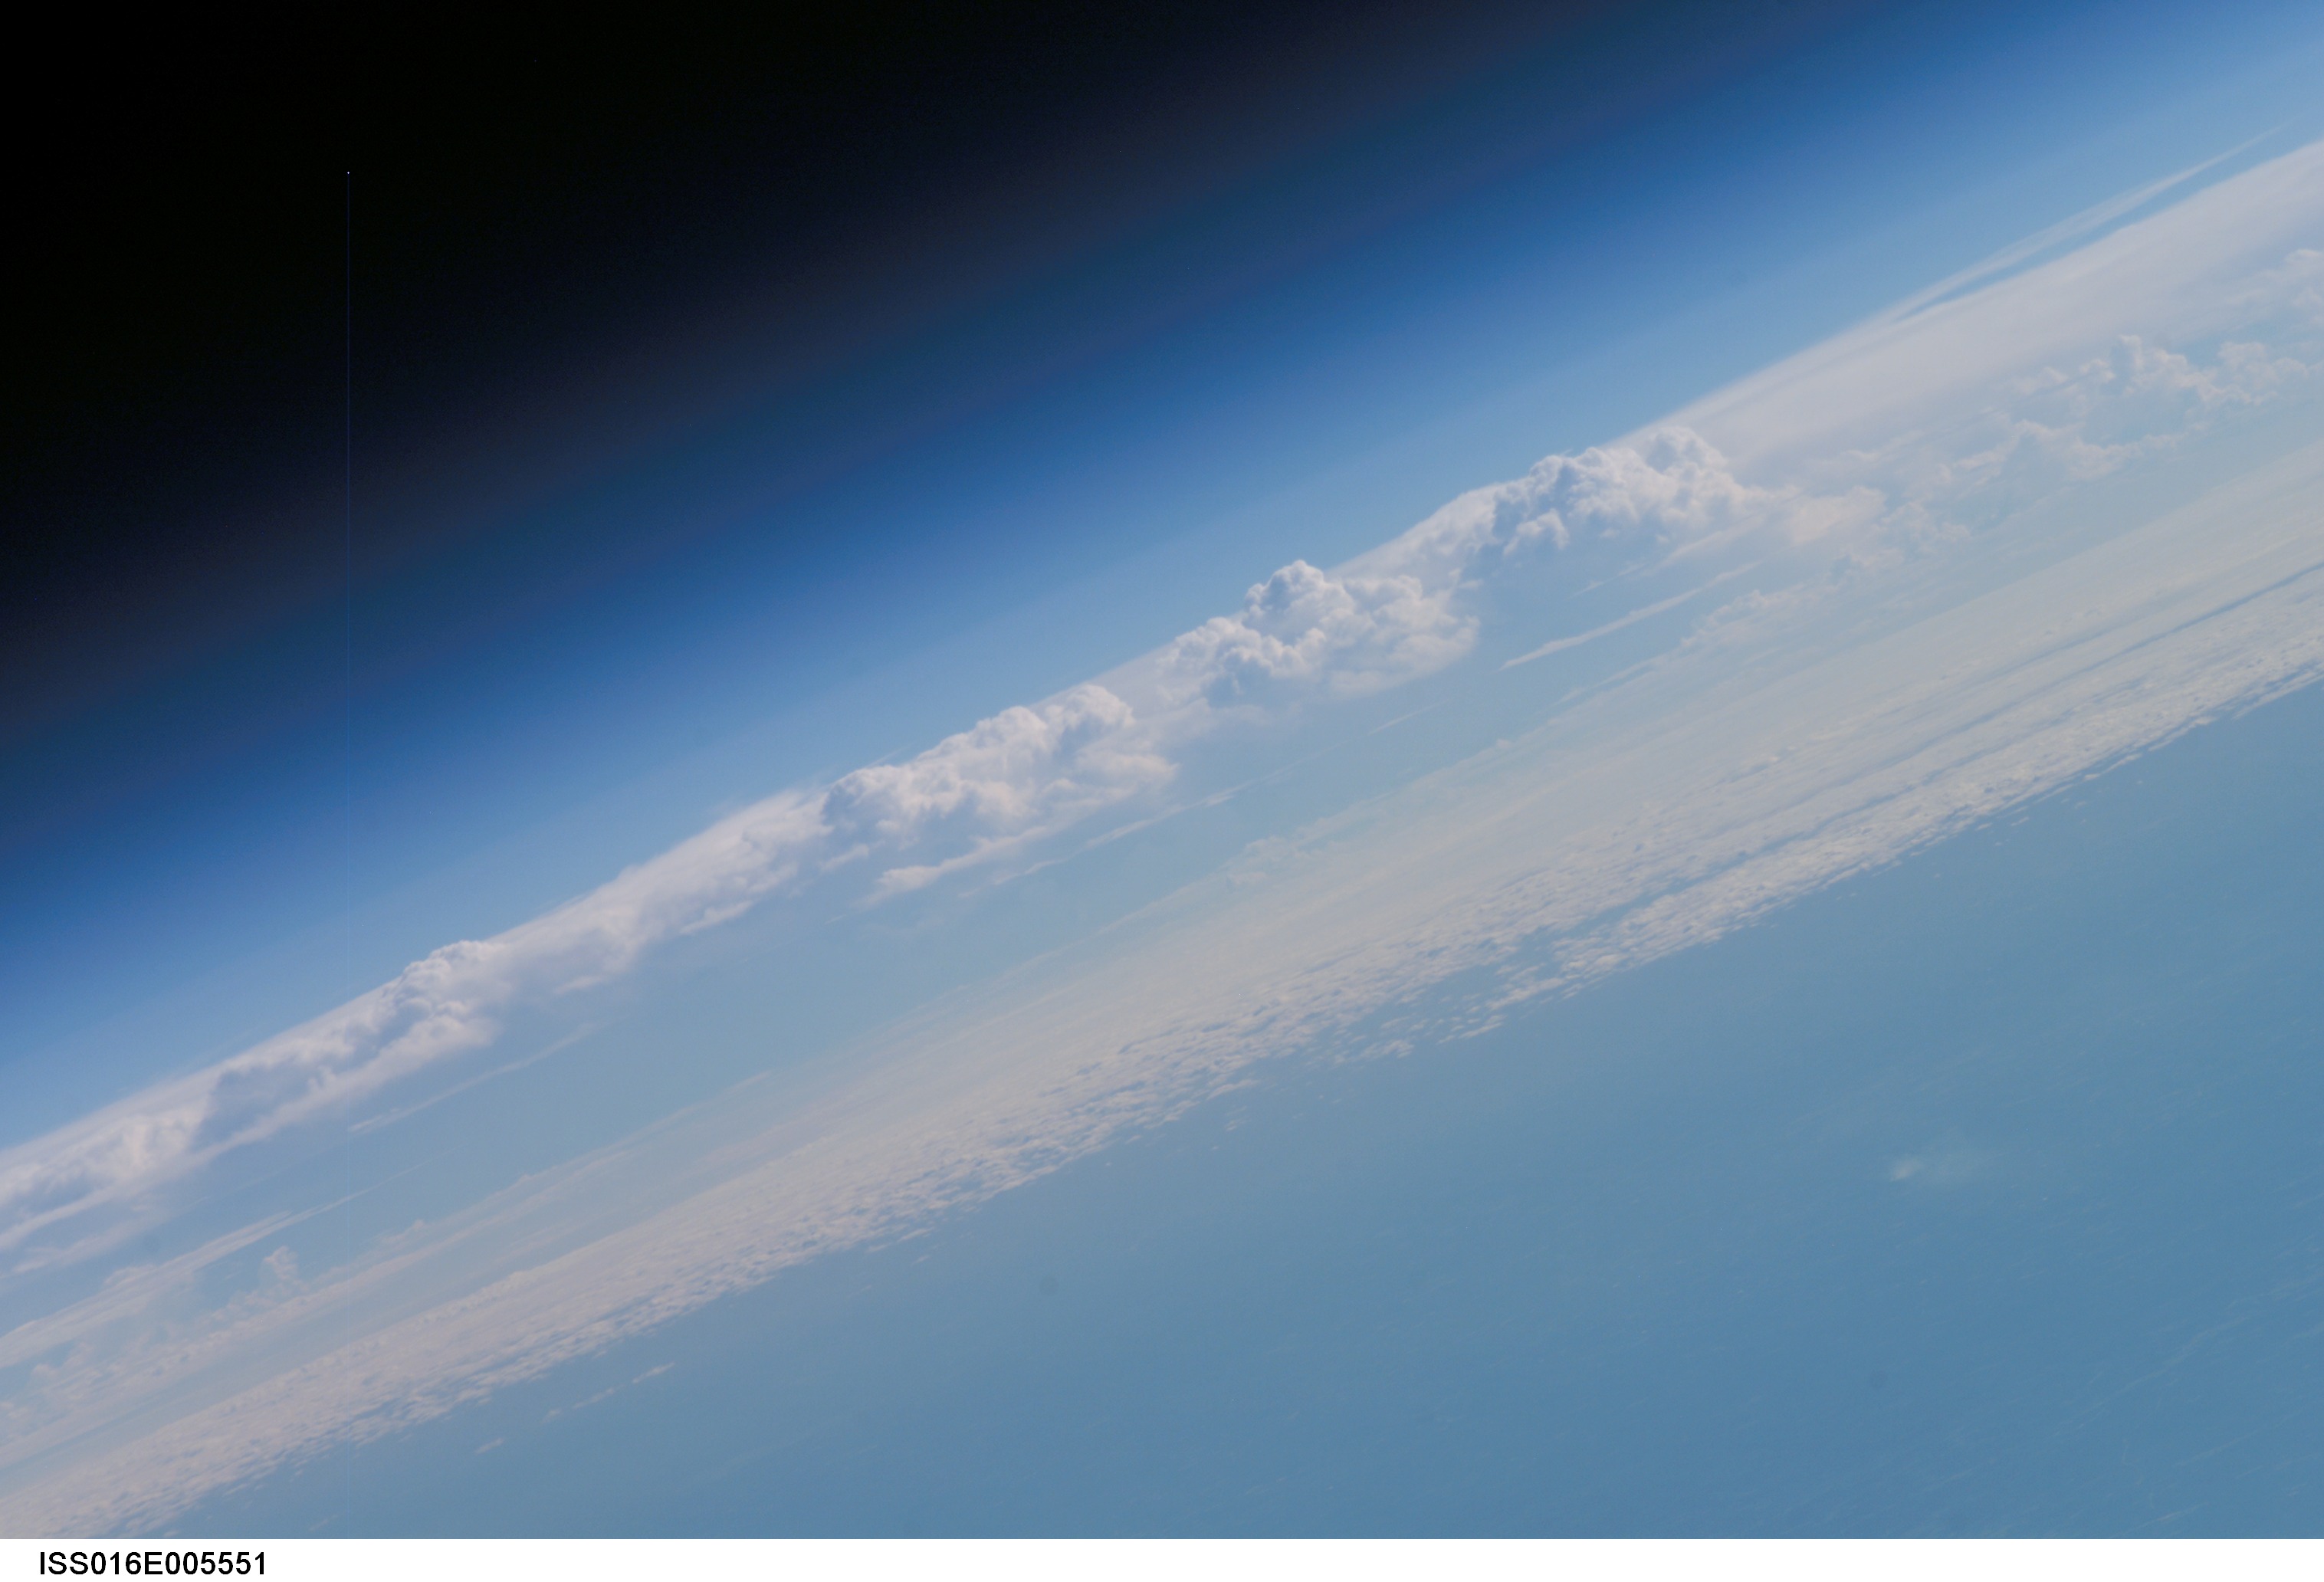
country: USA
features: PAN-FRONTAL CLOUD FORMATIONS
